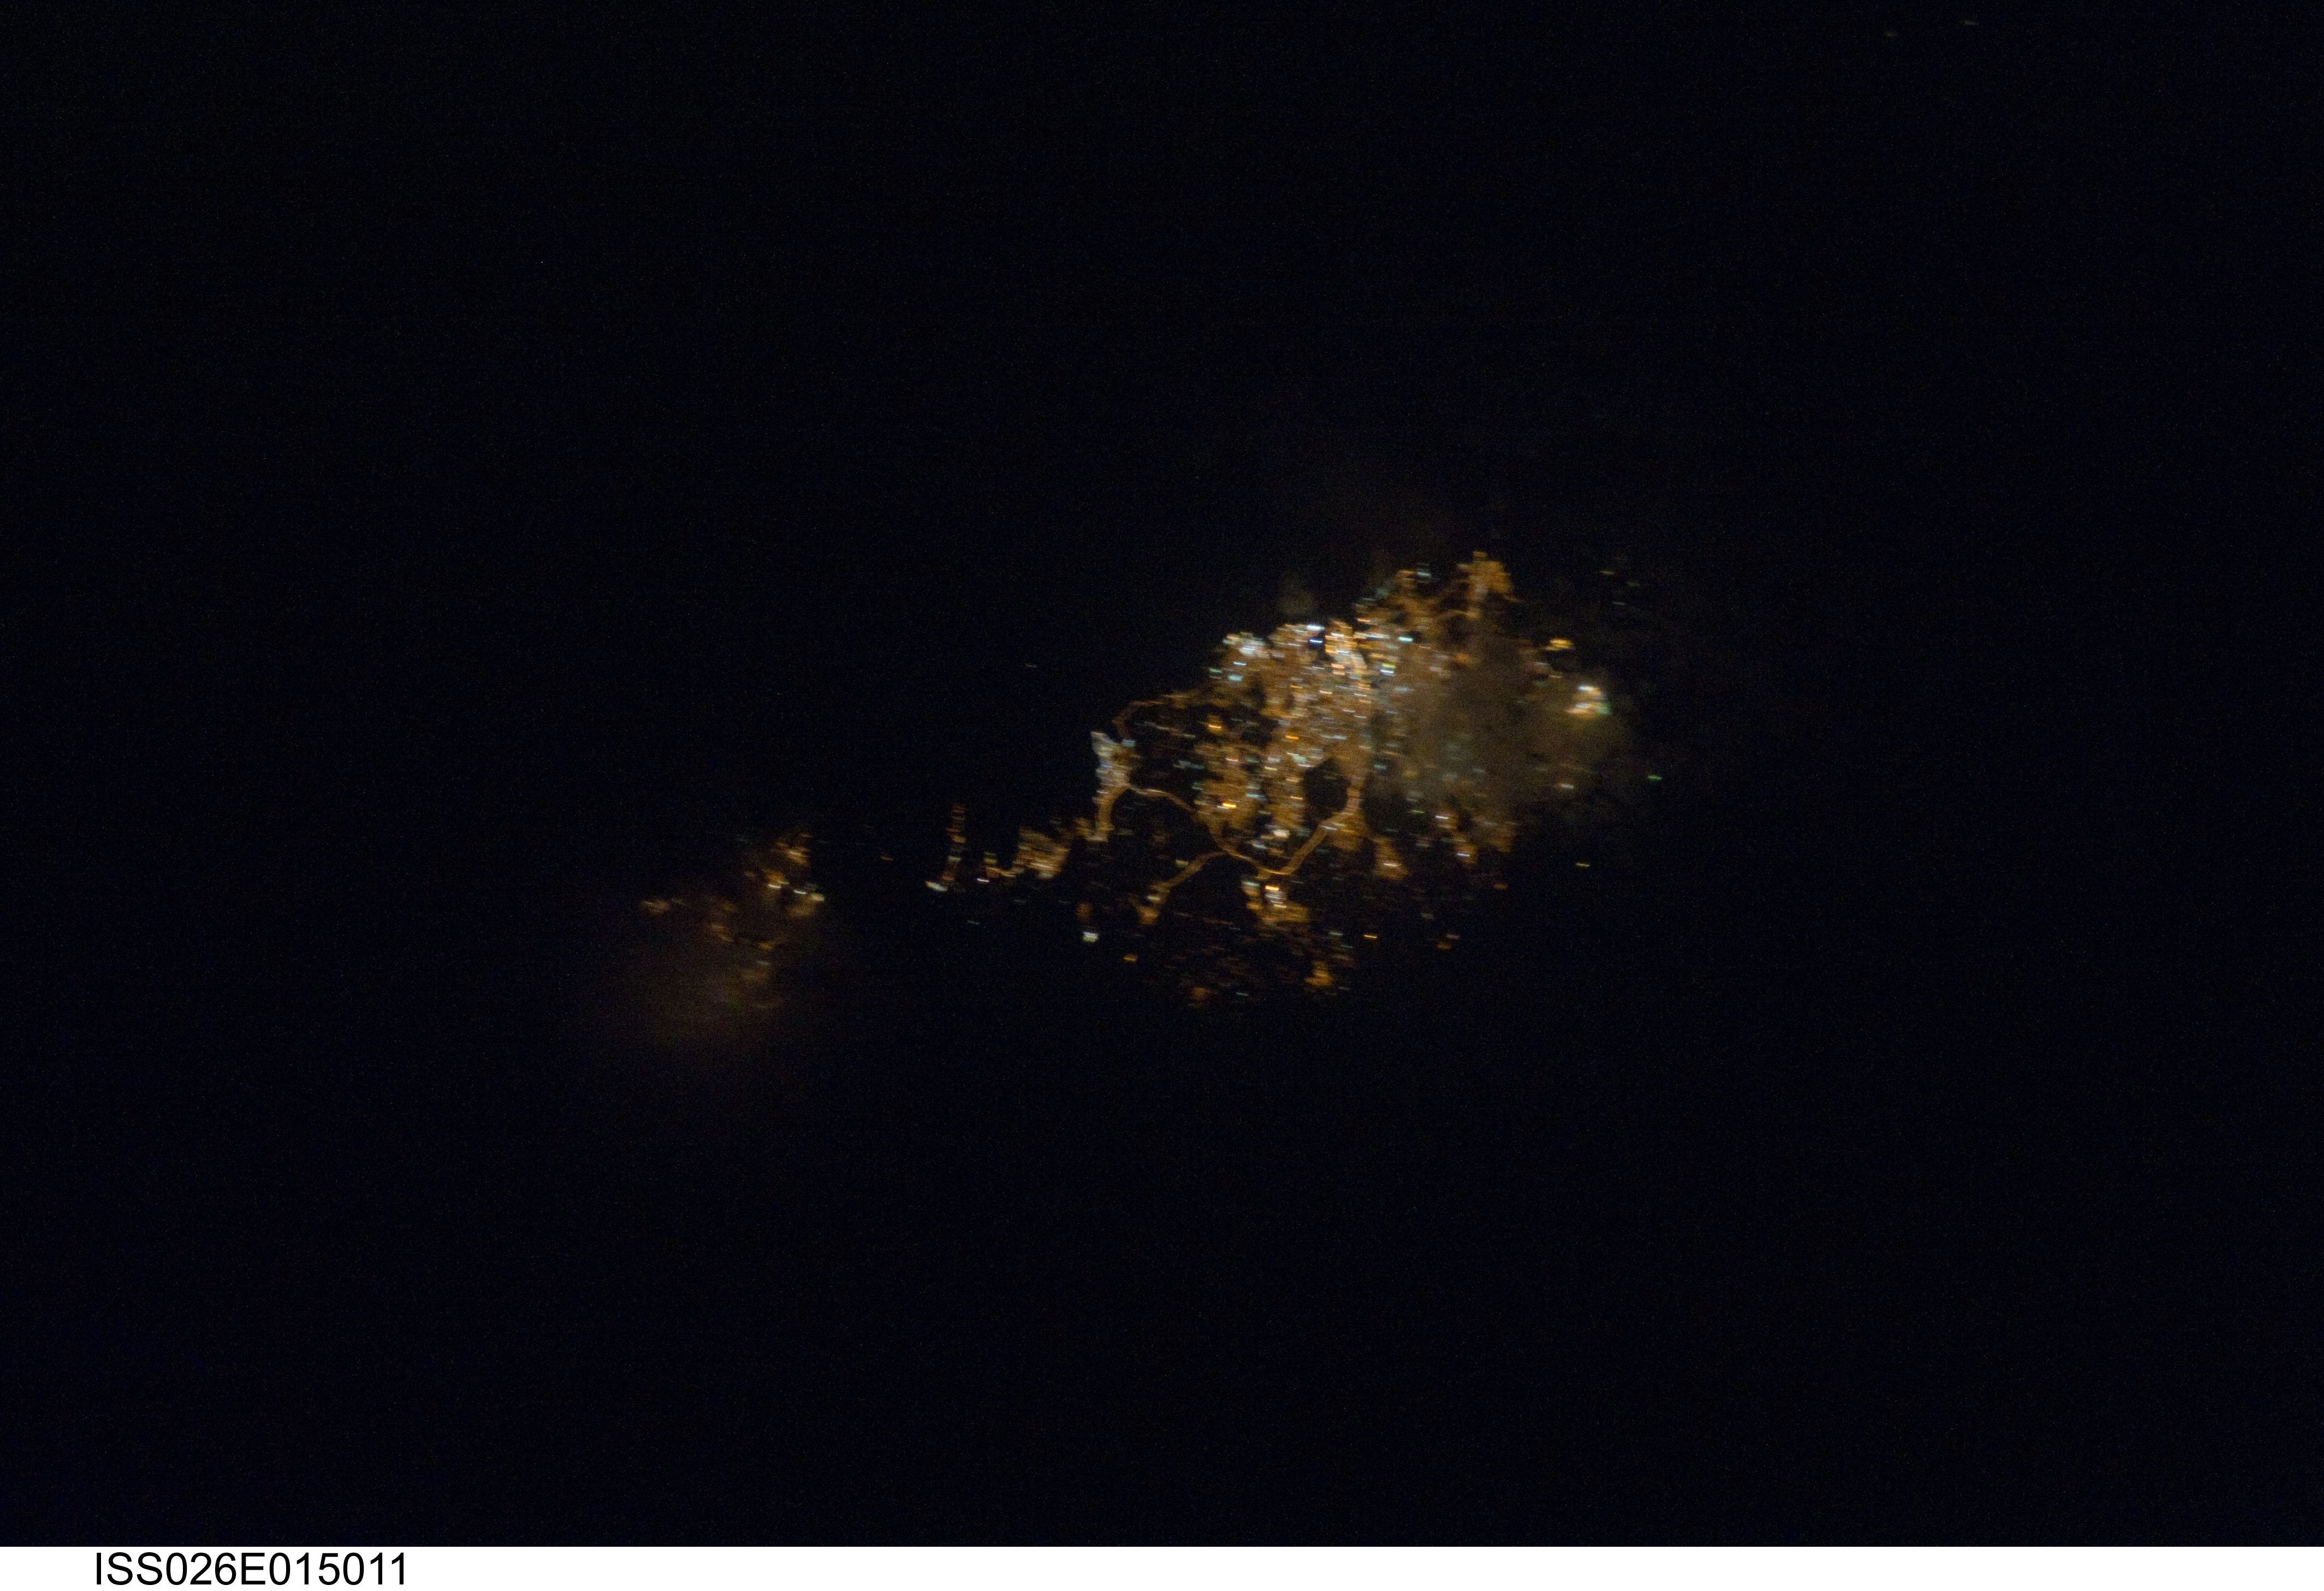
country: MALTA
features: VALLETTA AREA AT NIGHT
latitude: 35.9
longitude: 14.5
